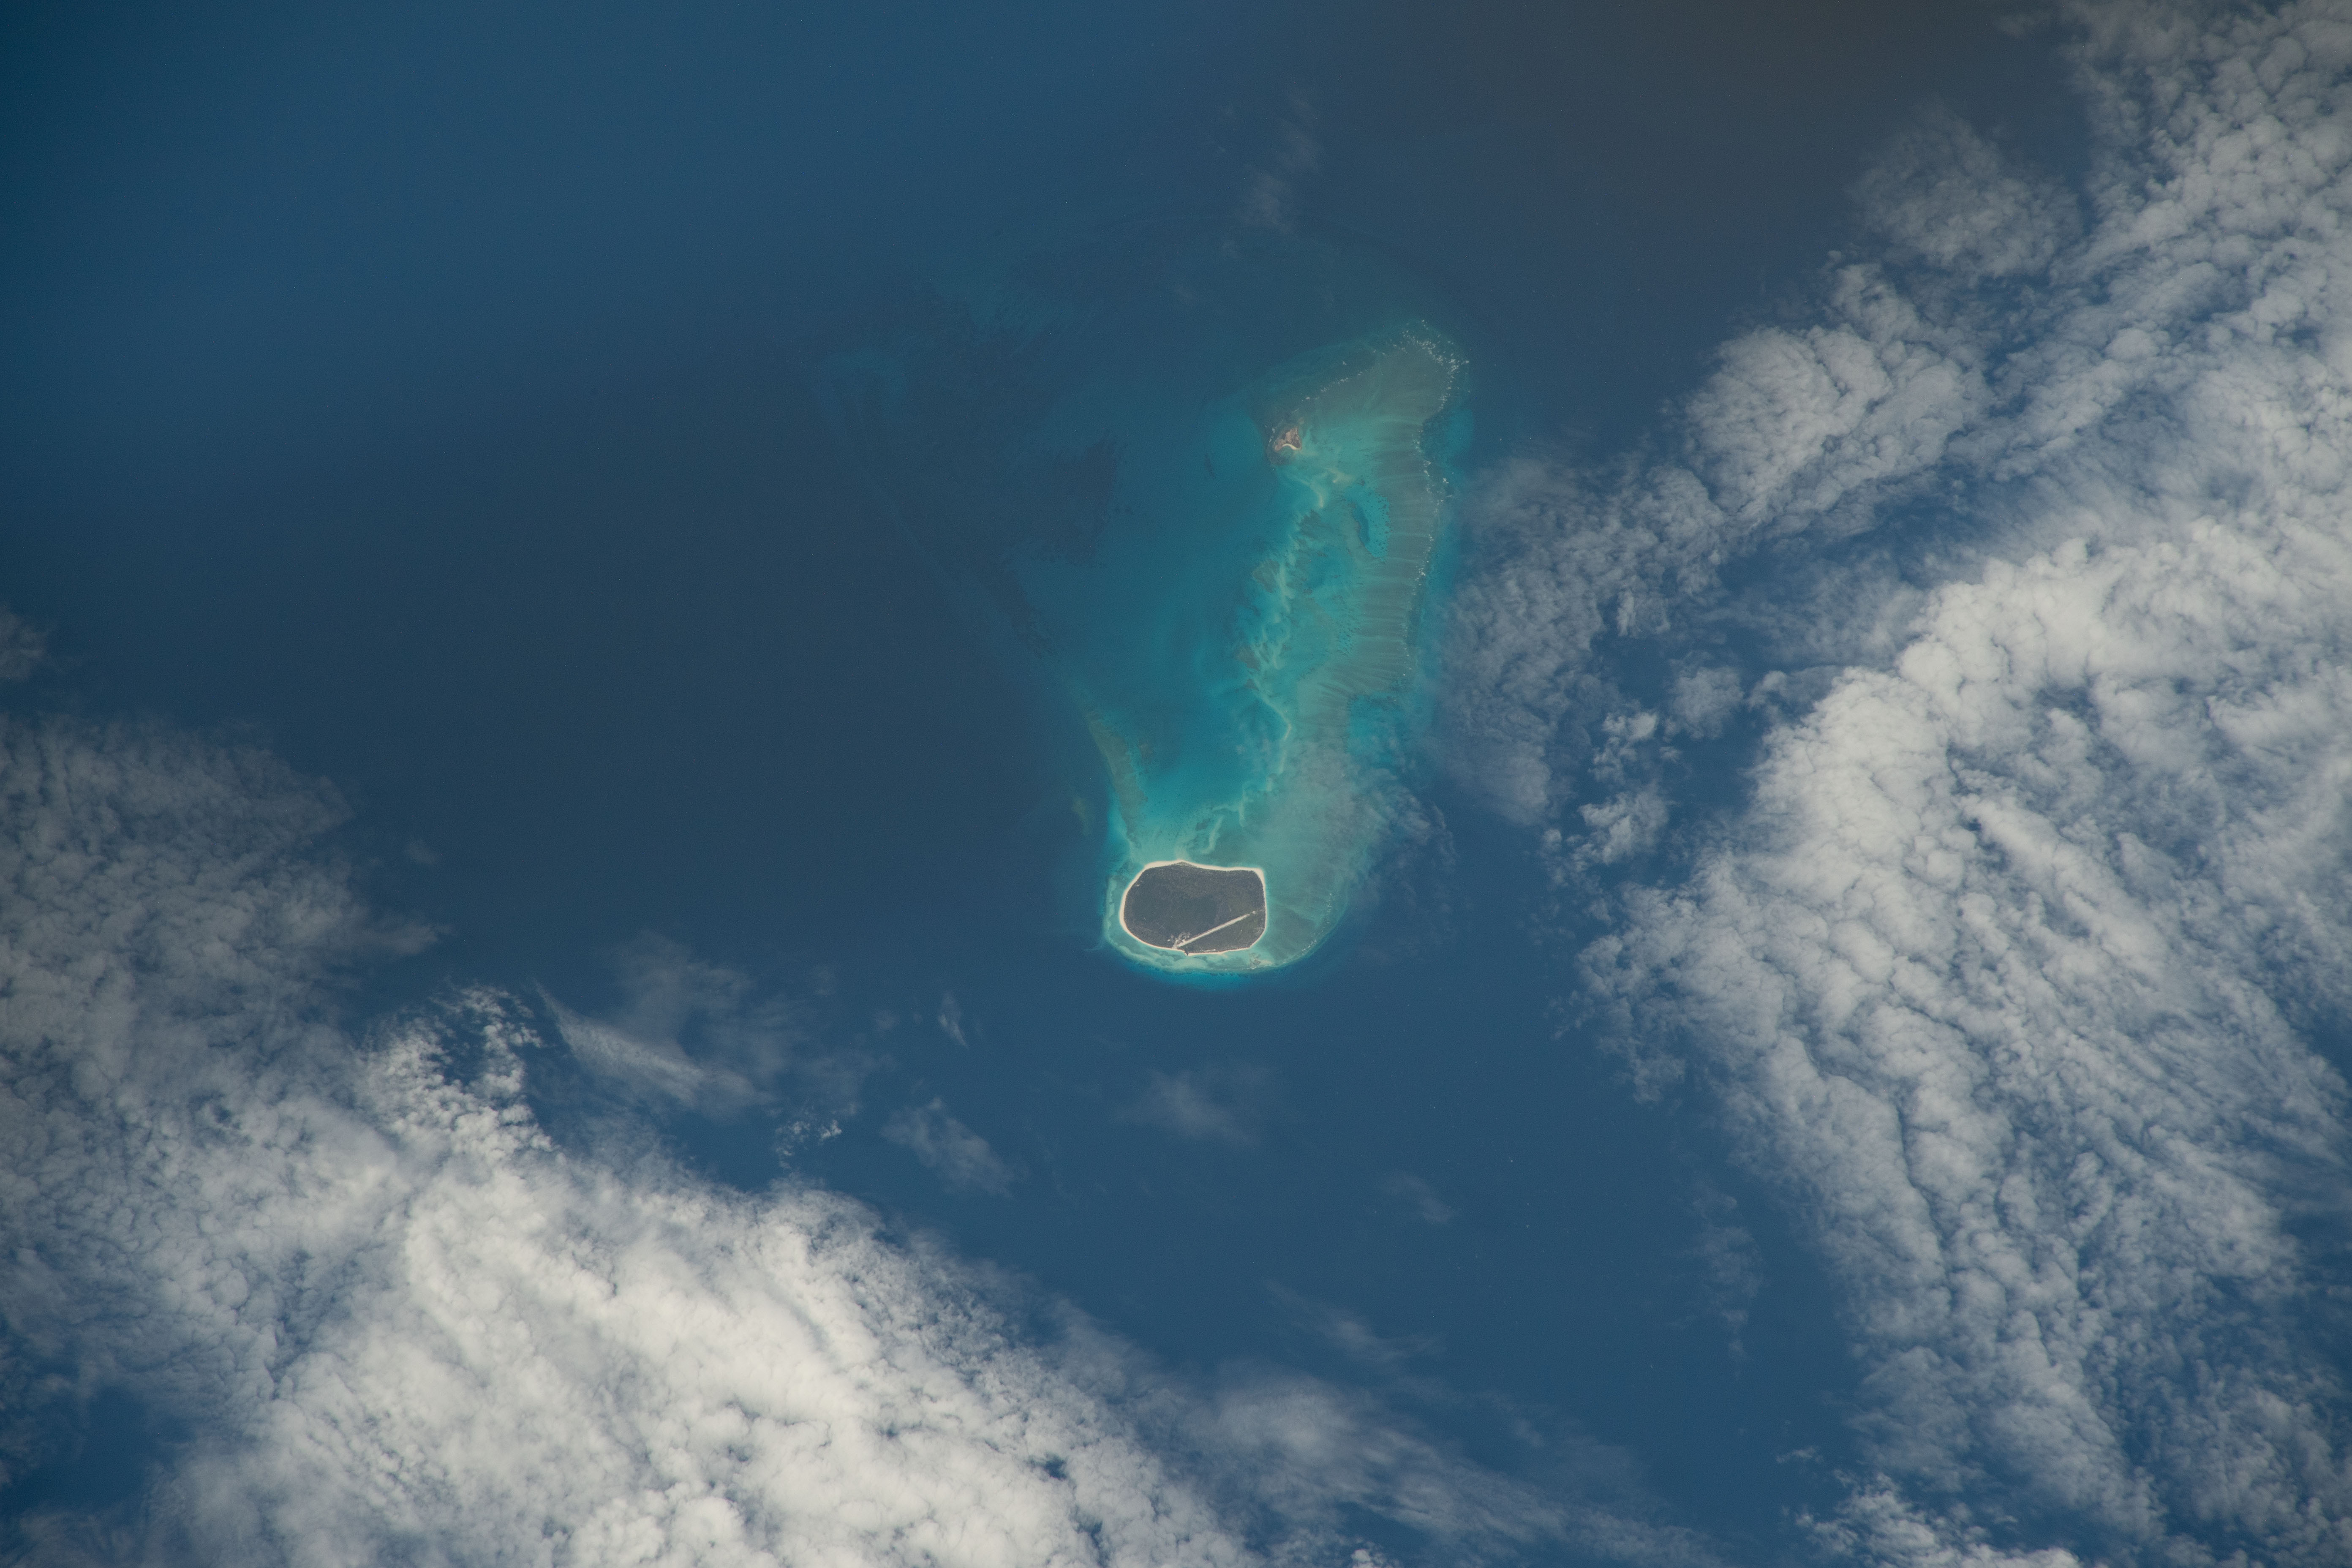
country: SEYCHELLES
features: GRANDE GLORIEUSE ISLAND,GLORIOSO ARCHIPELAGO
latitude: -11.6
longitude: 47.3
